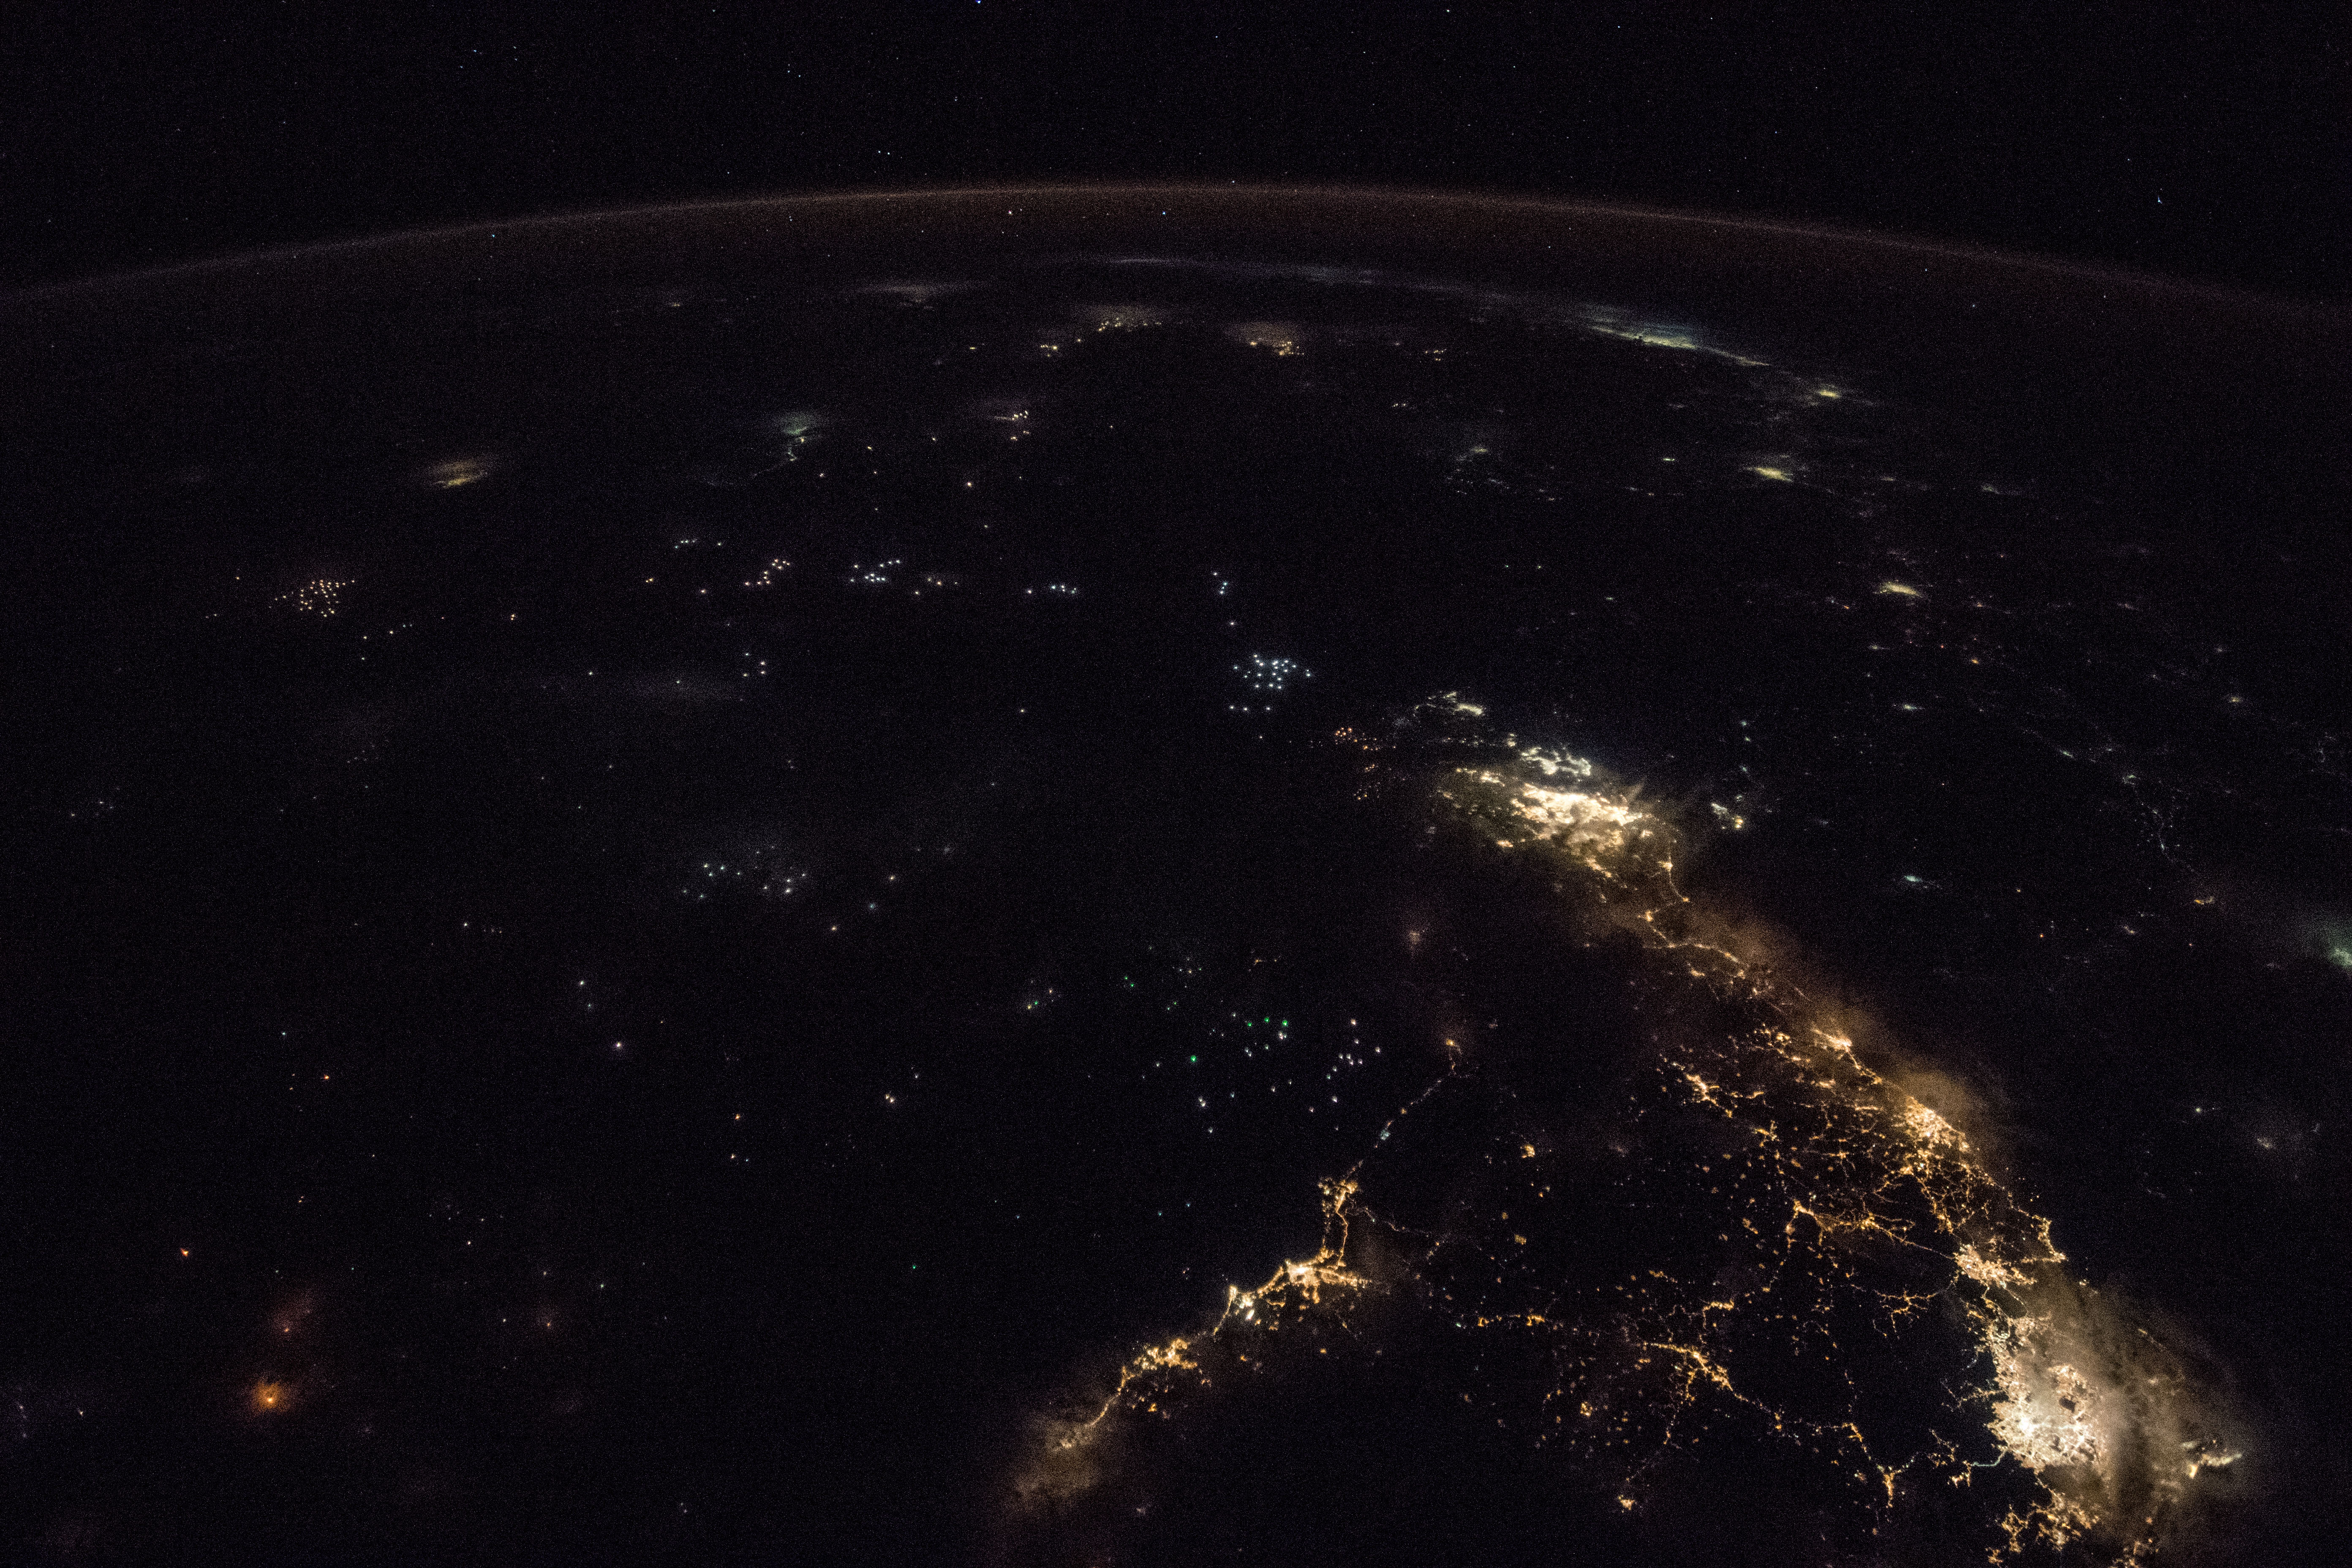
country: MALAYSIA
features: KUALA LAMPUR, SINGAPORE, MUAR, MALACCA, KUANTAN
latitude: 2.0
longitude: 105.0
